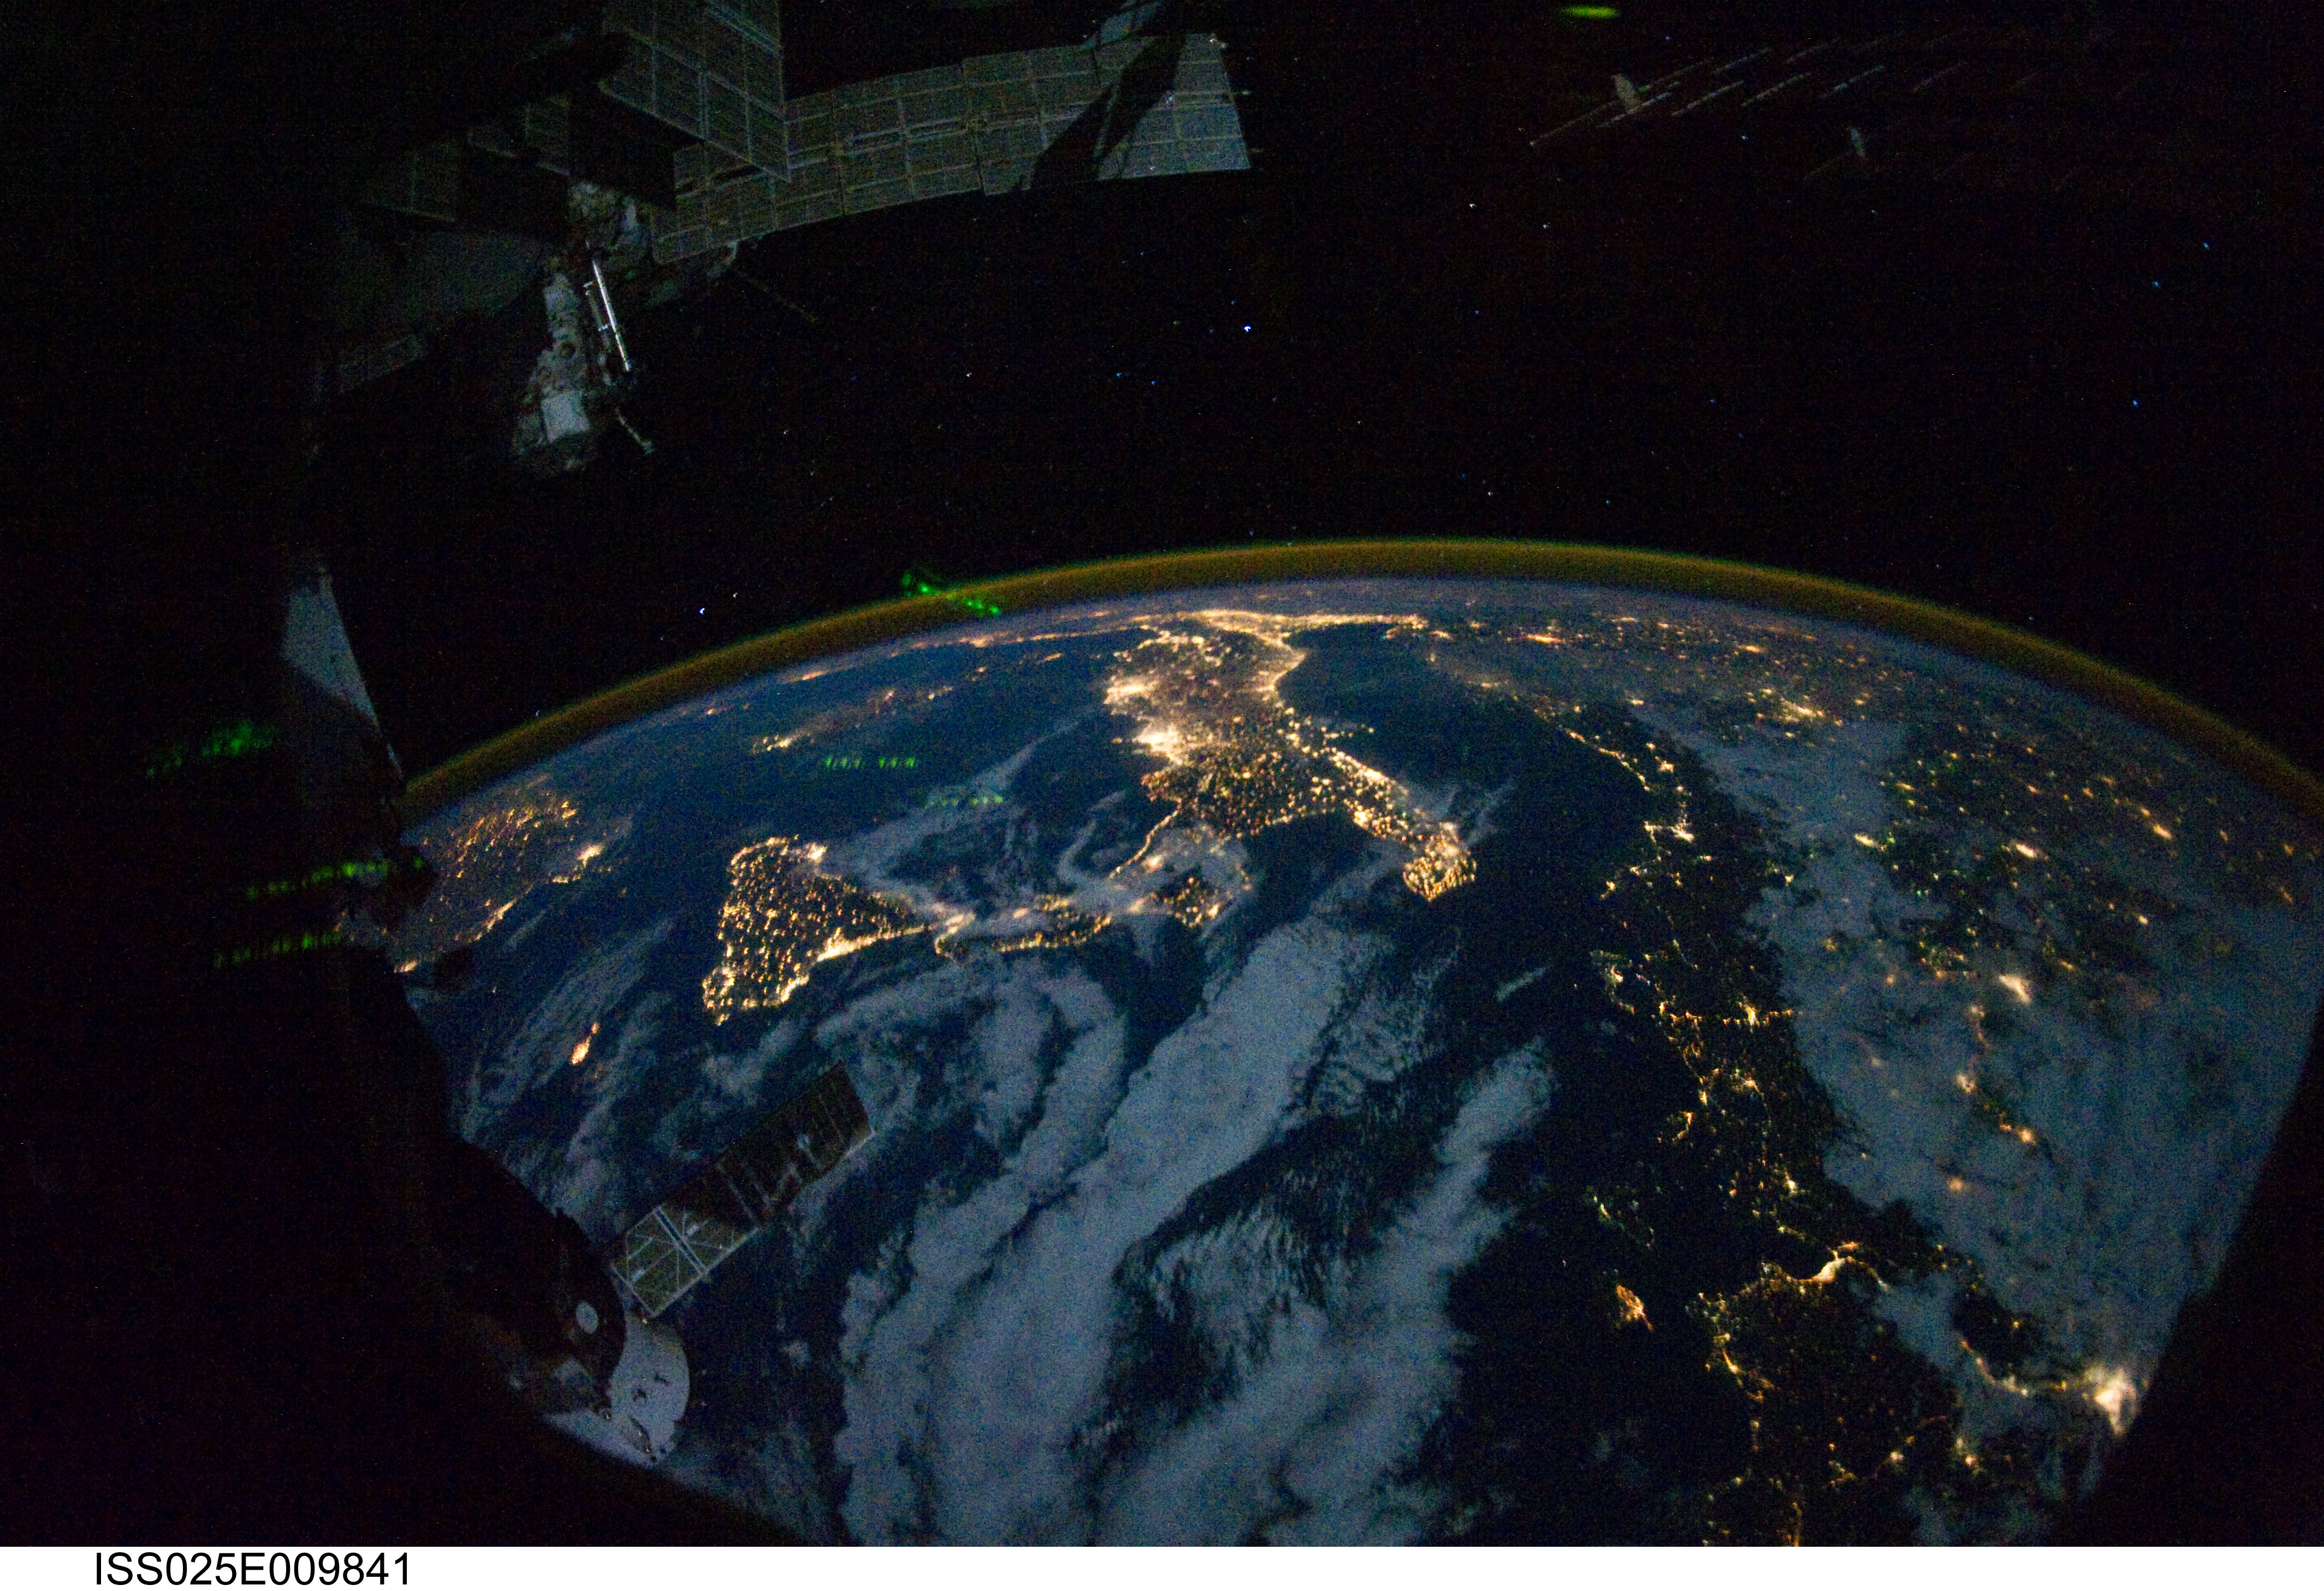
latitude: 38.5
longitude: 17.0
